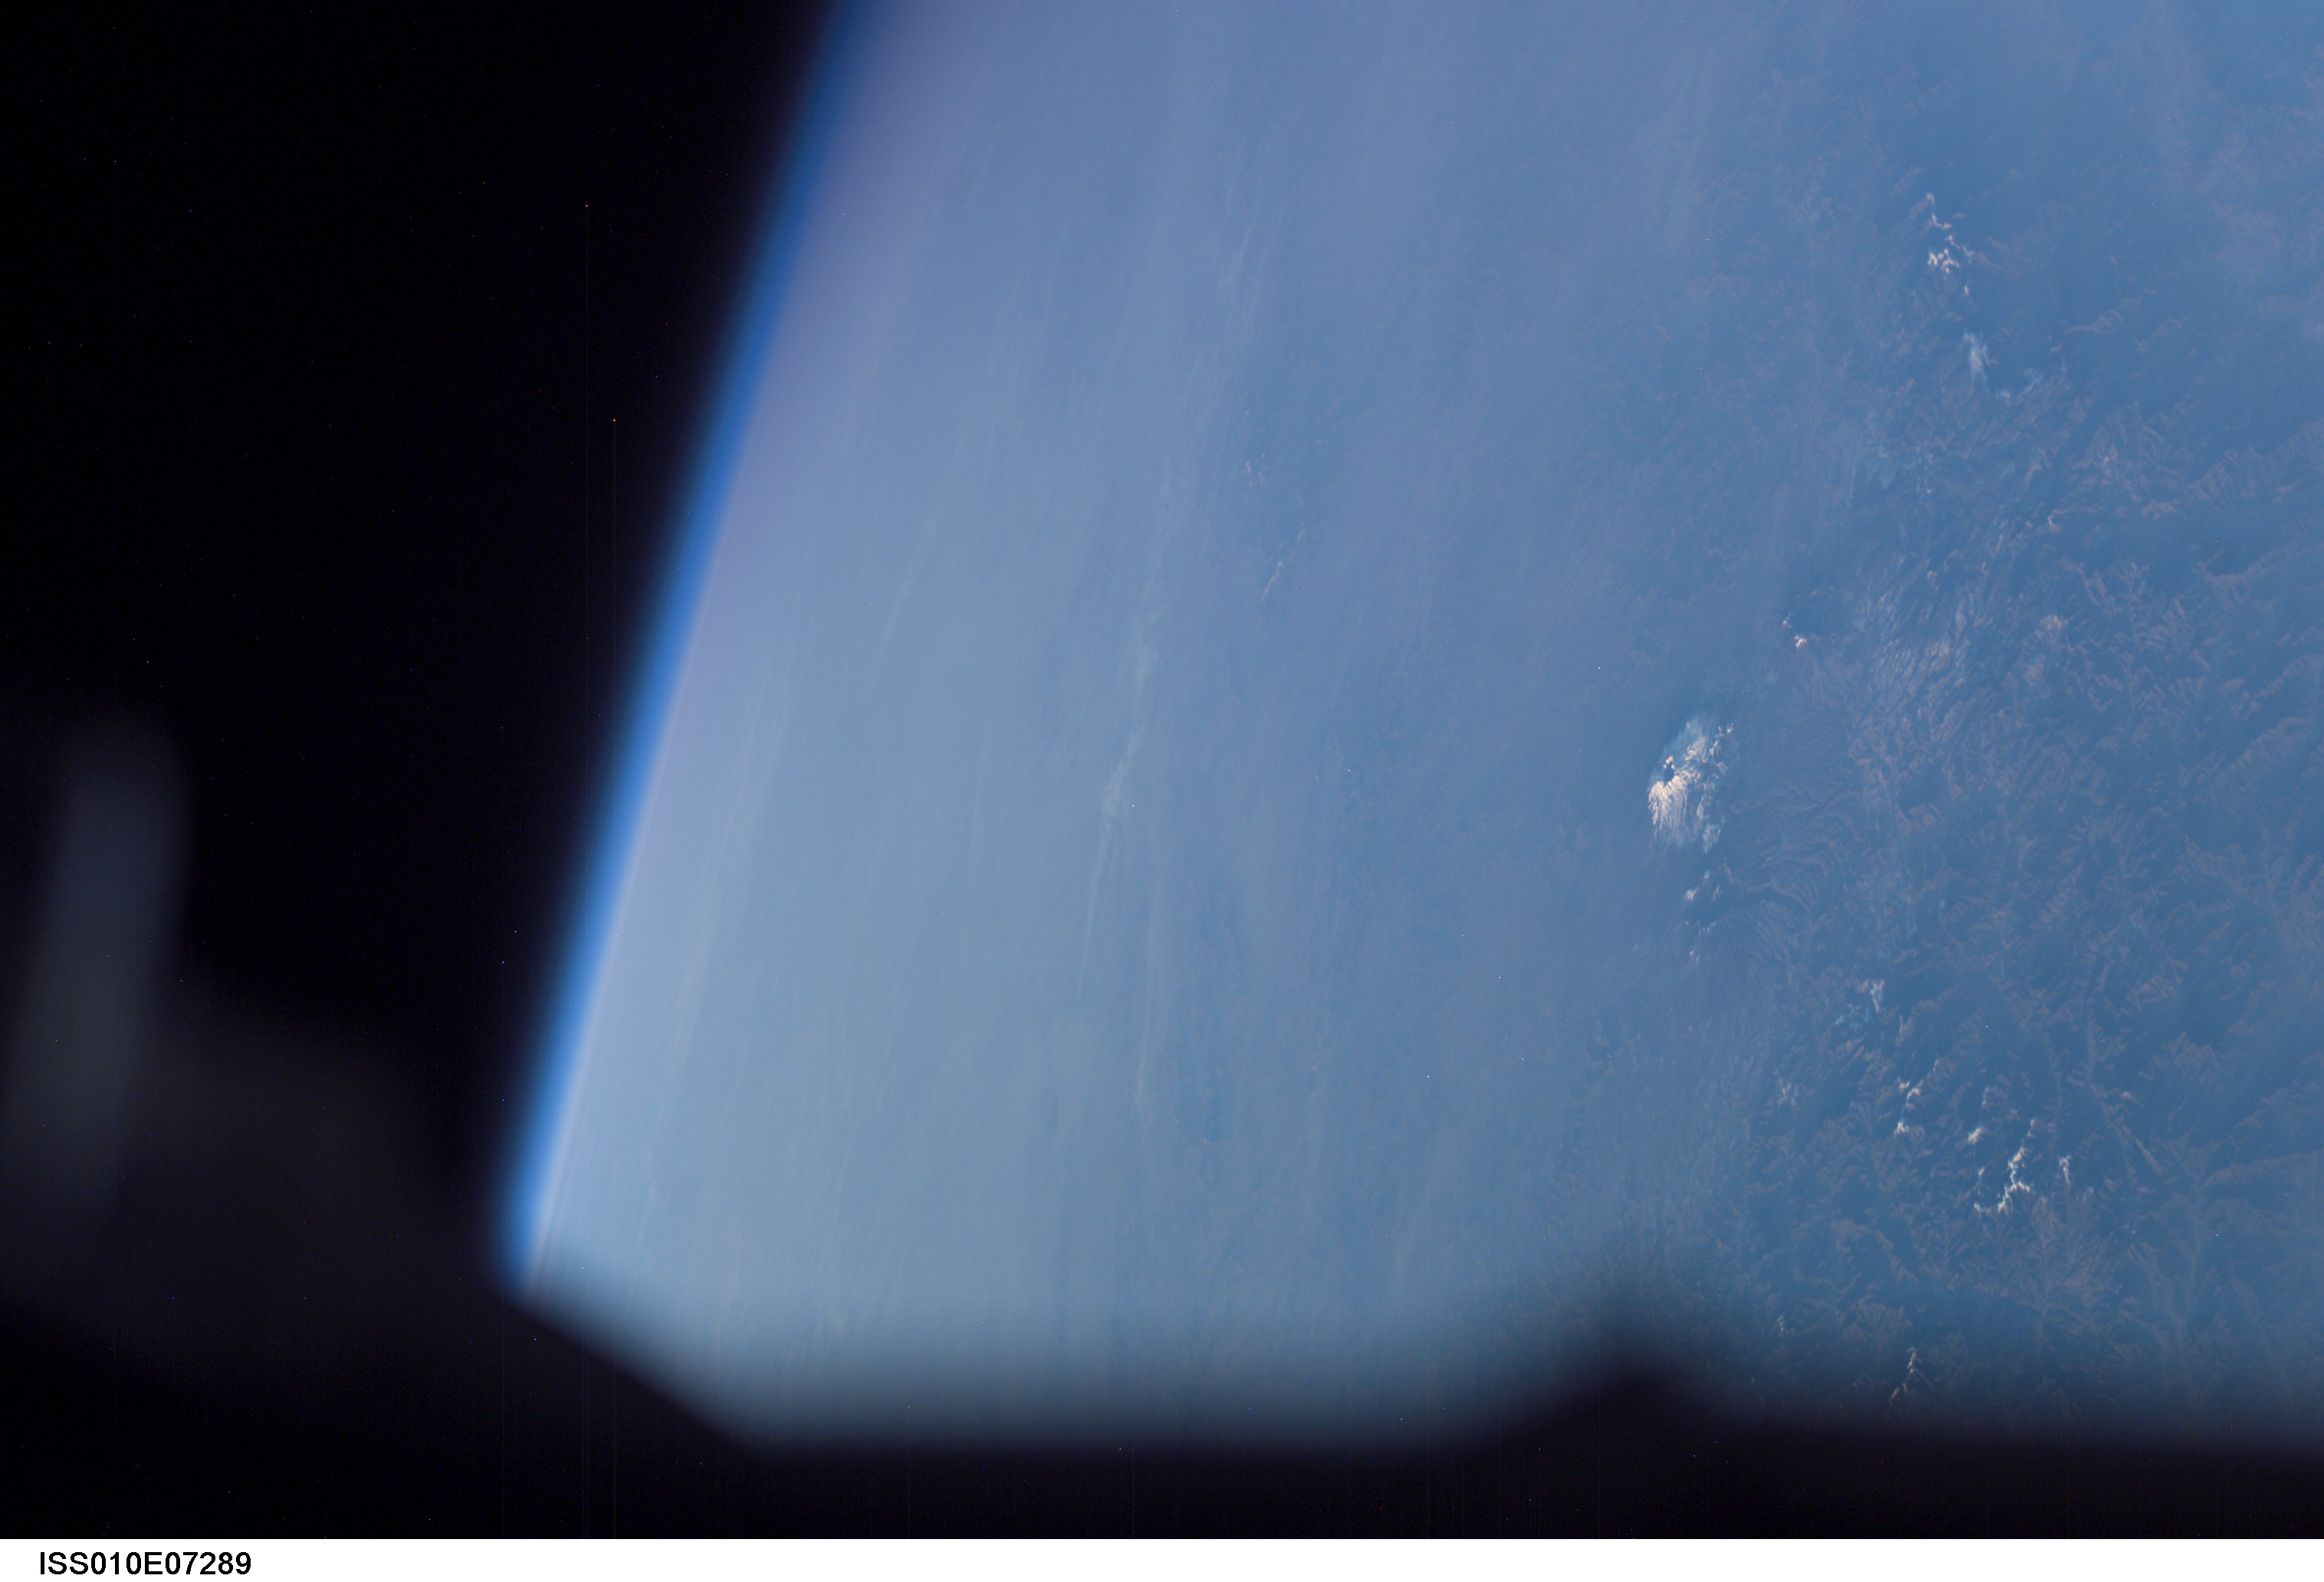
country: CHINA
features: PAN-MT. PAEKDU, MANCHURIAN PLN.
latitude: 42.0
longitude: 125.0
